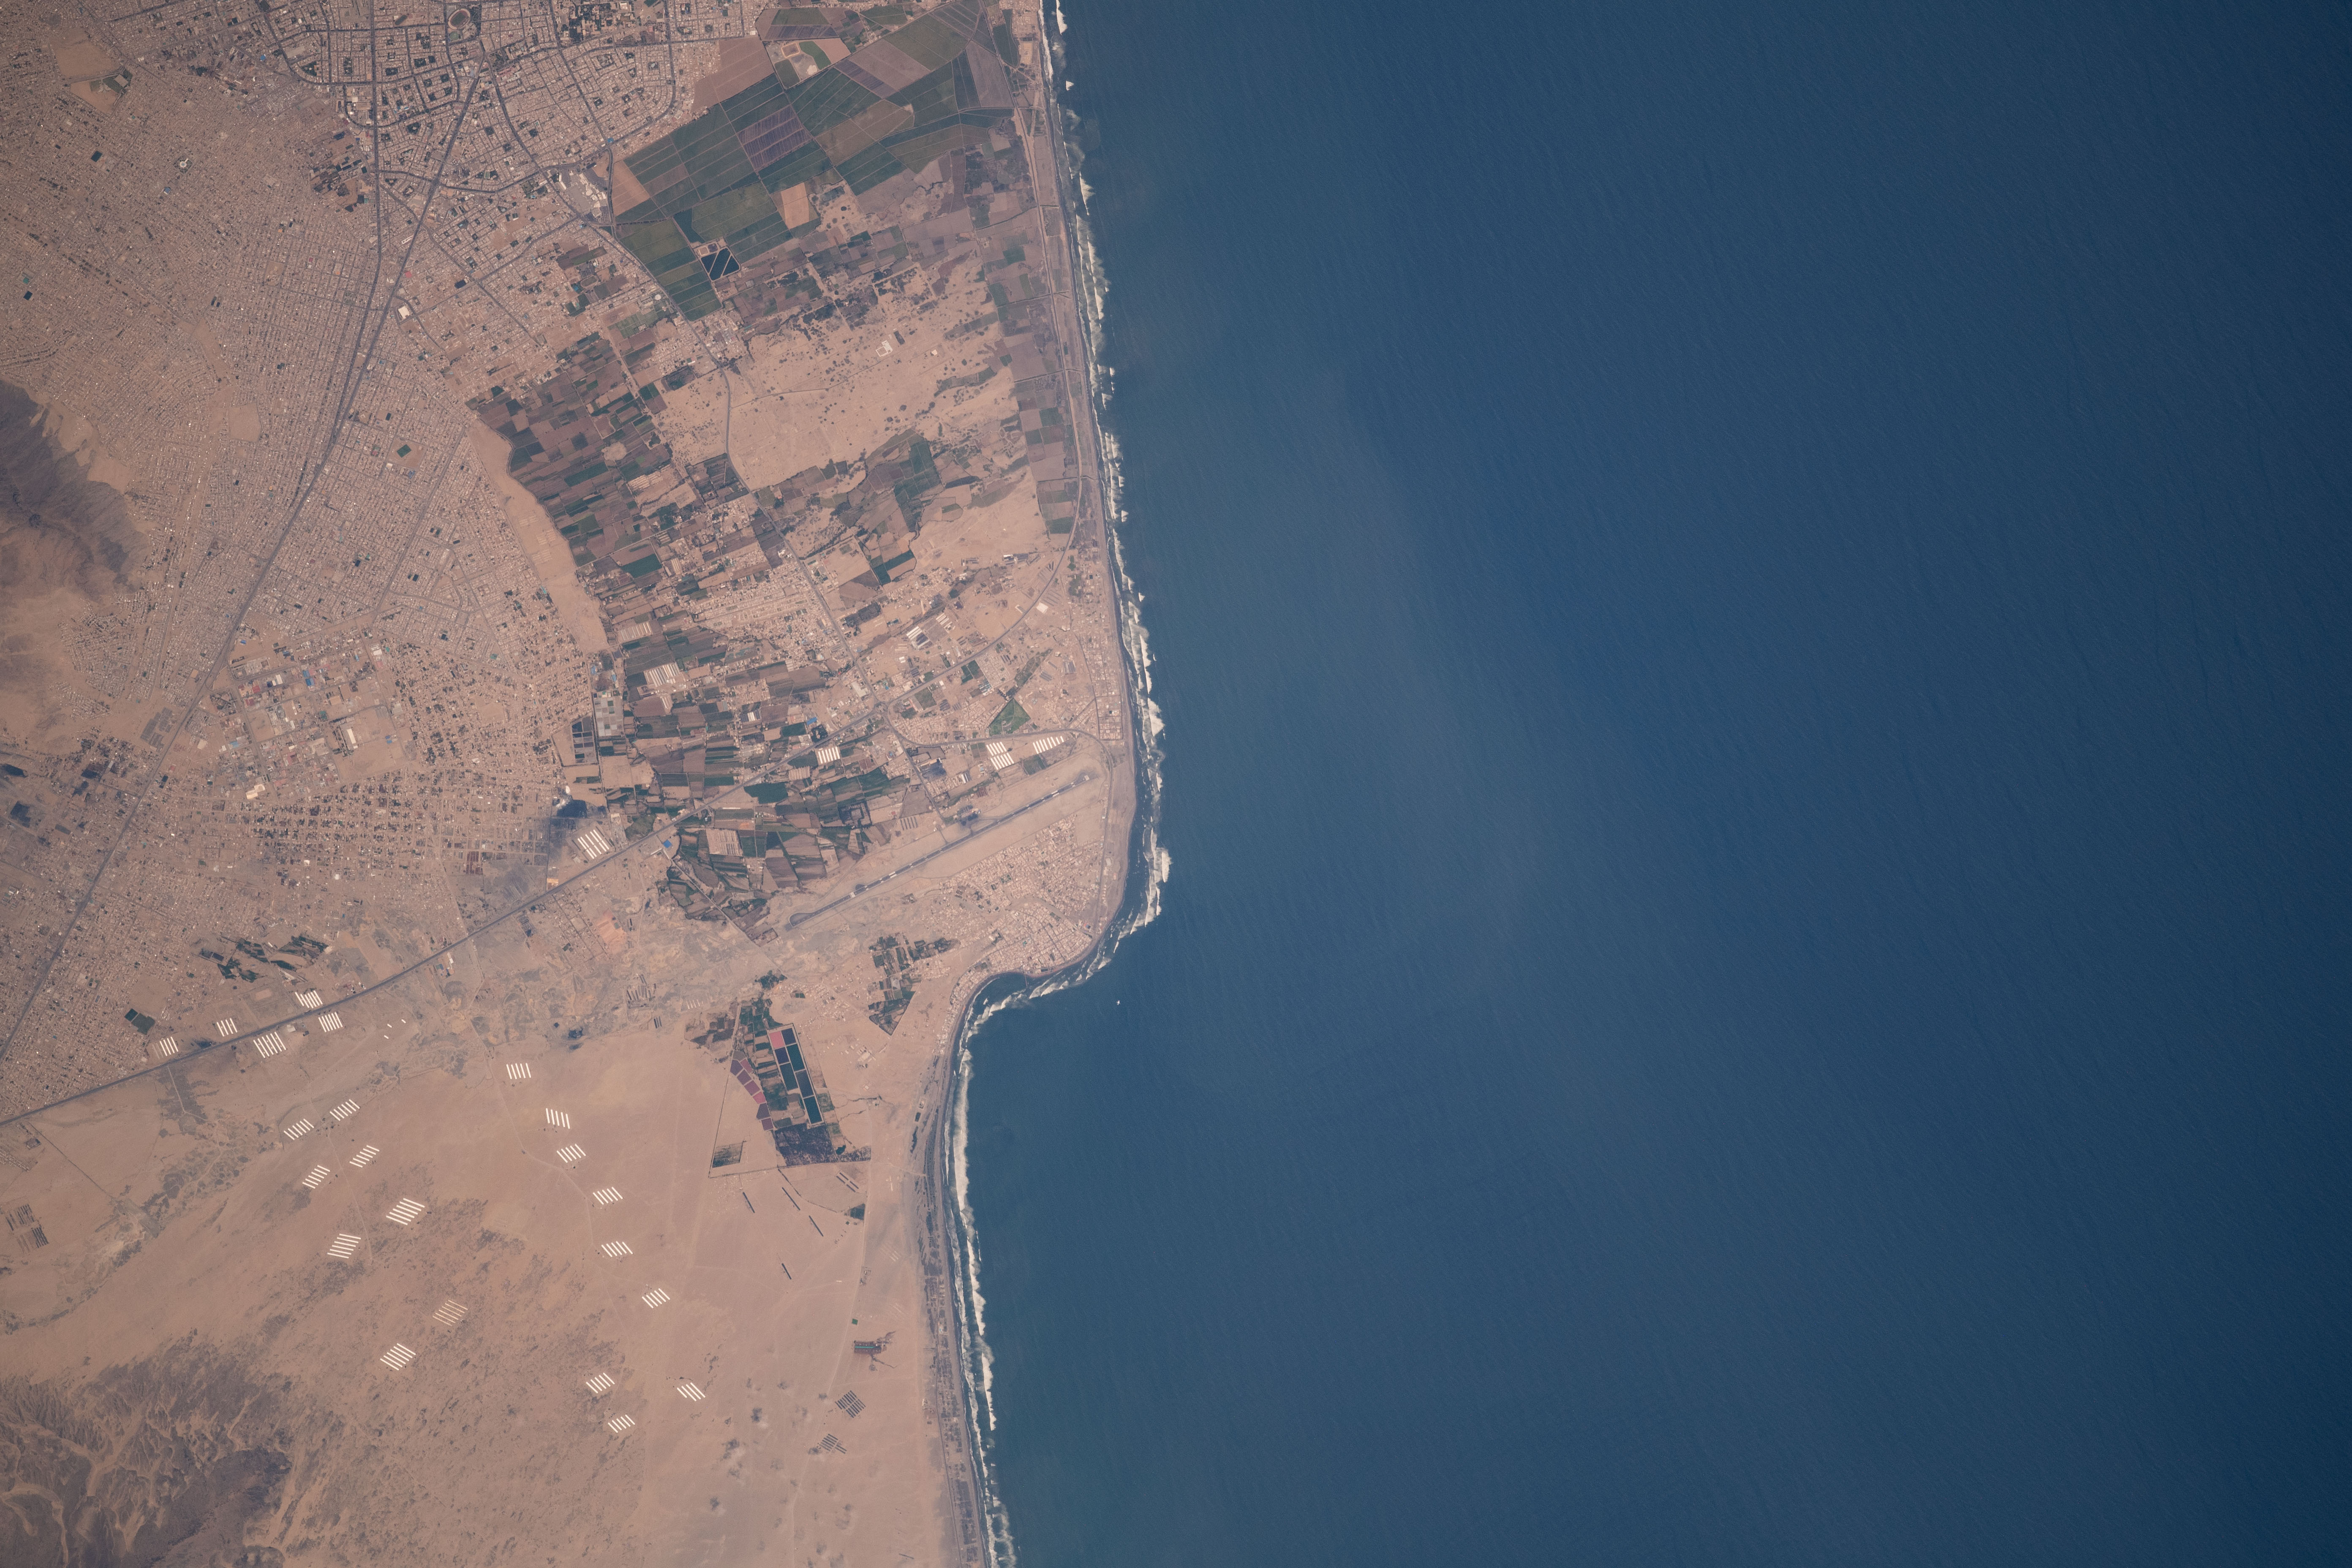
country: PERU
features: COASTLINE, BELLA MAR, LAS LOMAS II
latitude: -8.1
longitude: -79.1
